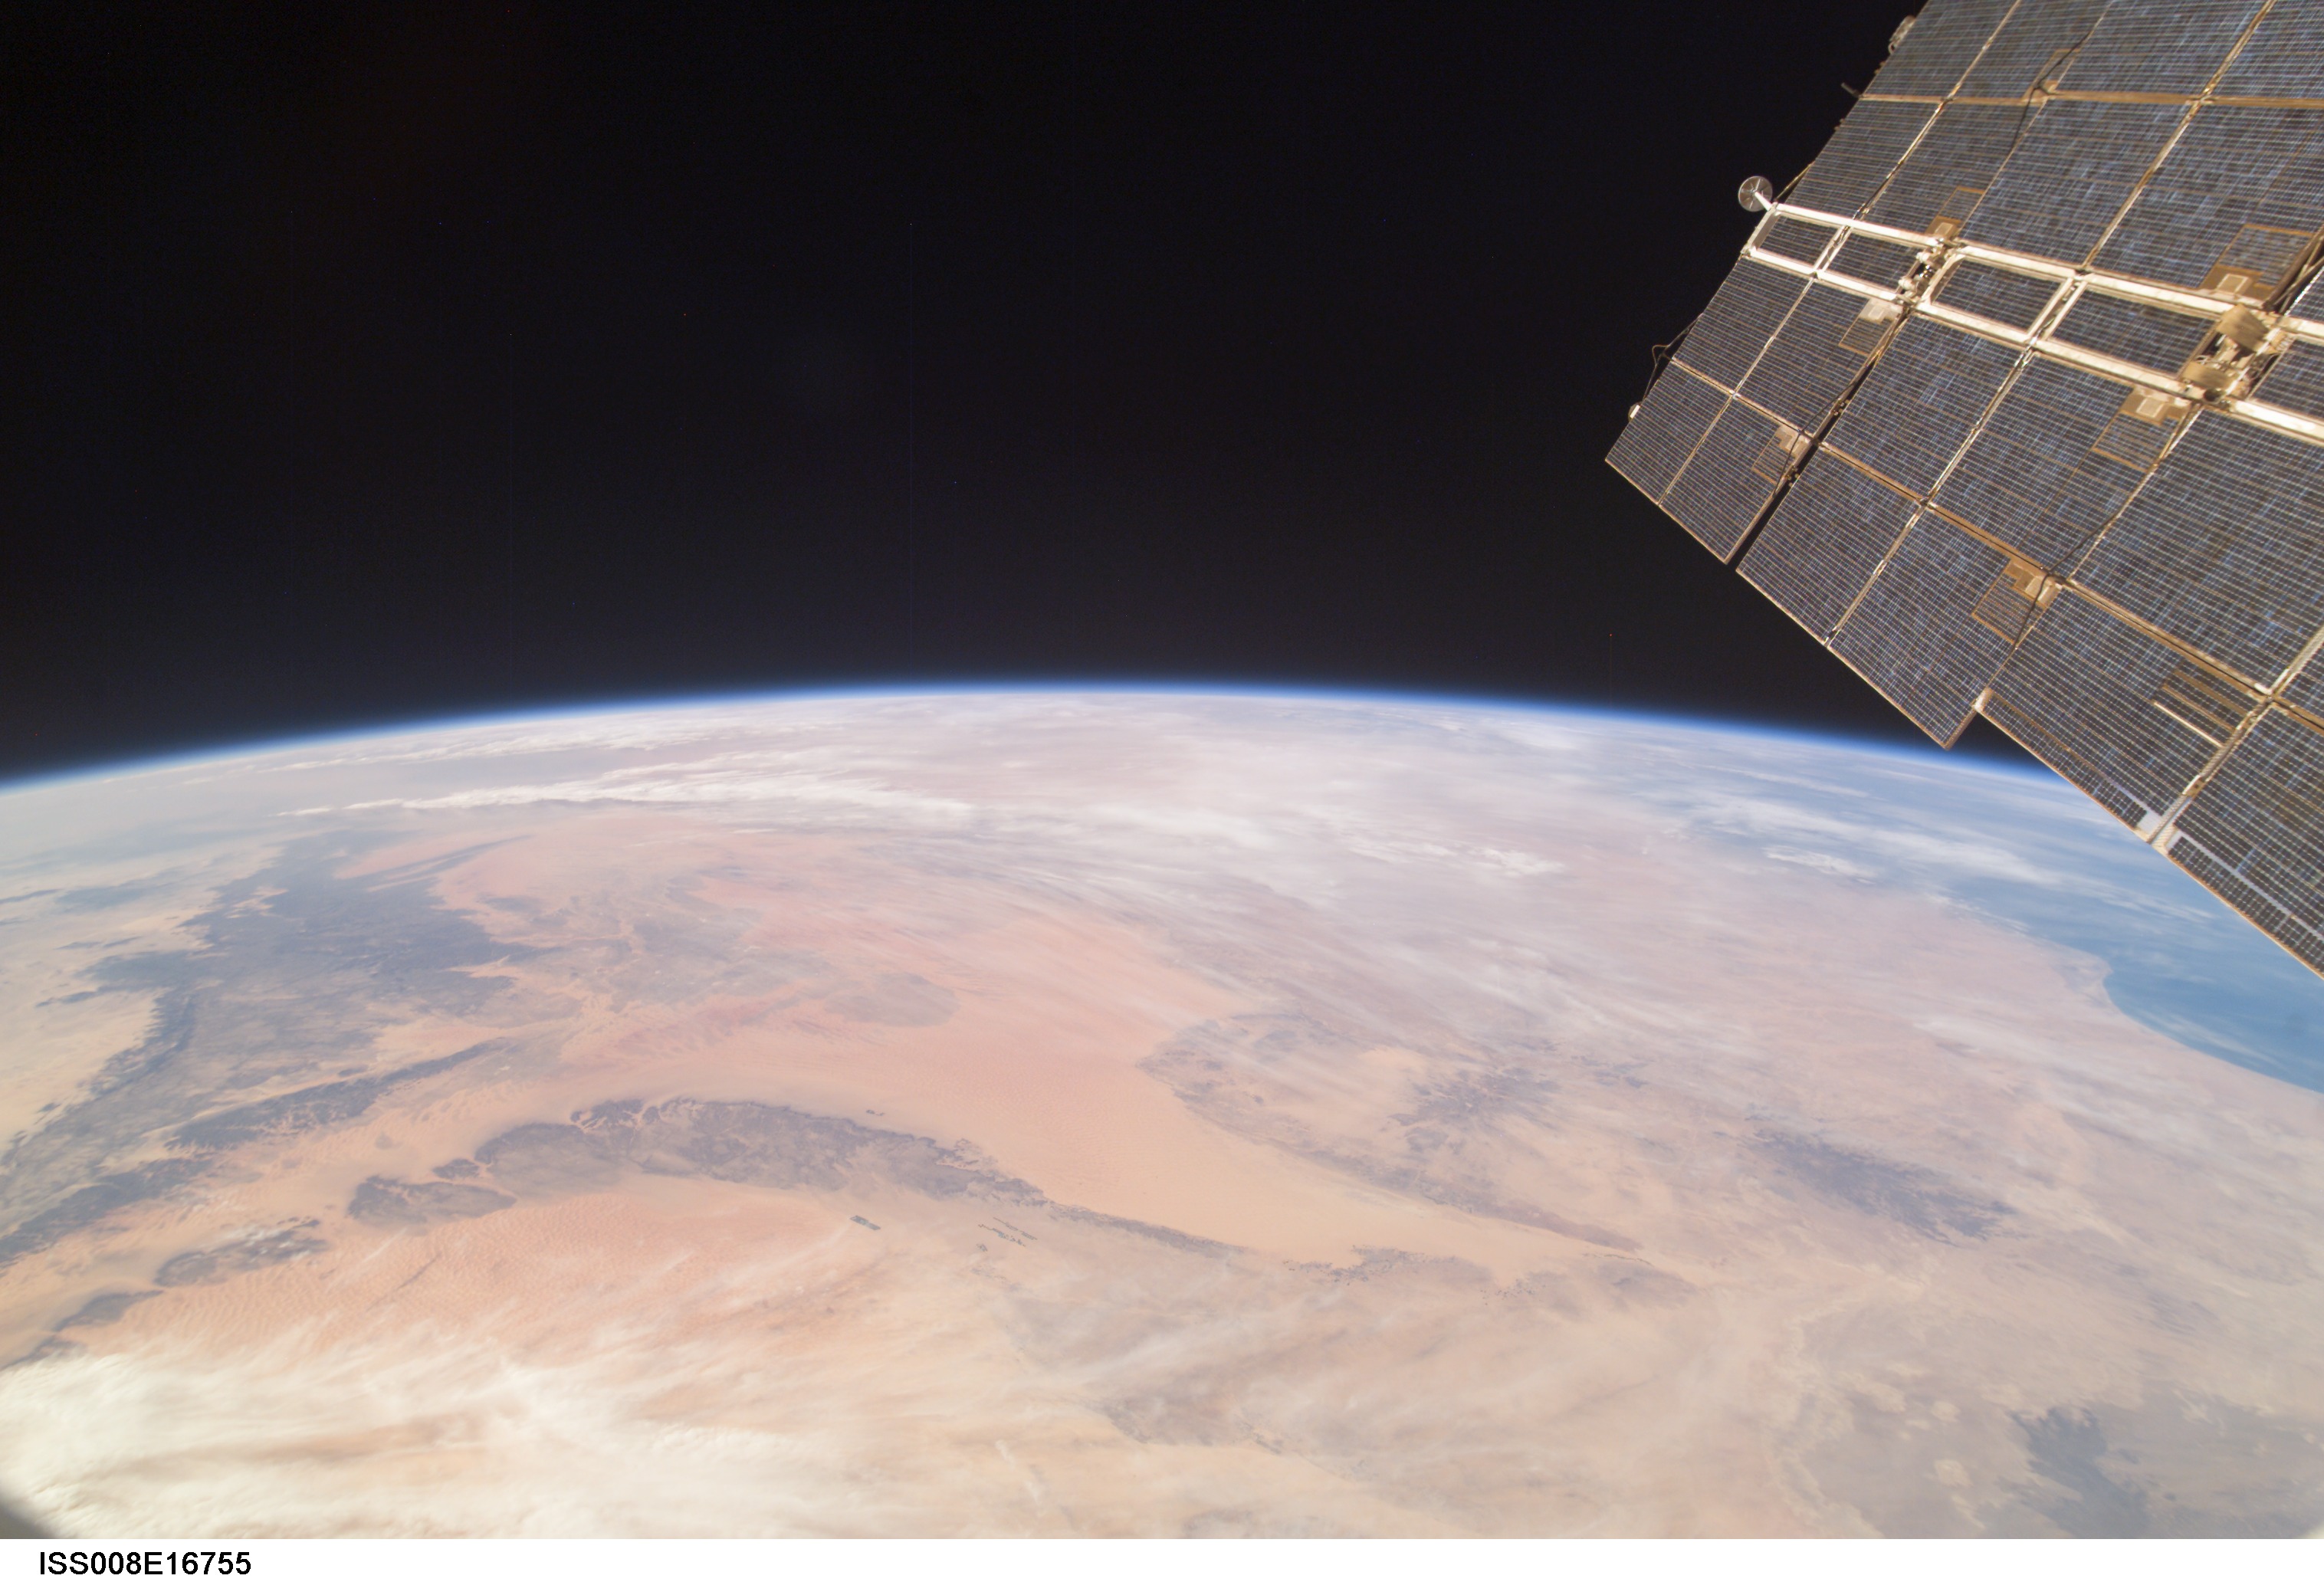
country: LIBYA
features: TASSILI N AJJER DES., SAHARA DES., MEDITERRANEAN S., ATMOSPHERIC LIMB
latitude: 27.5
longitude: 13.0
